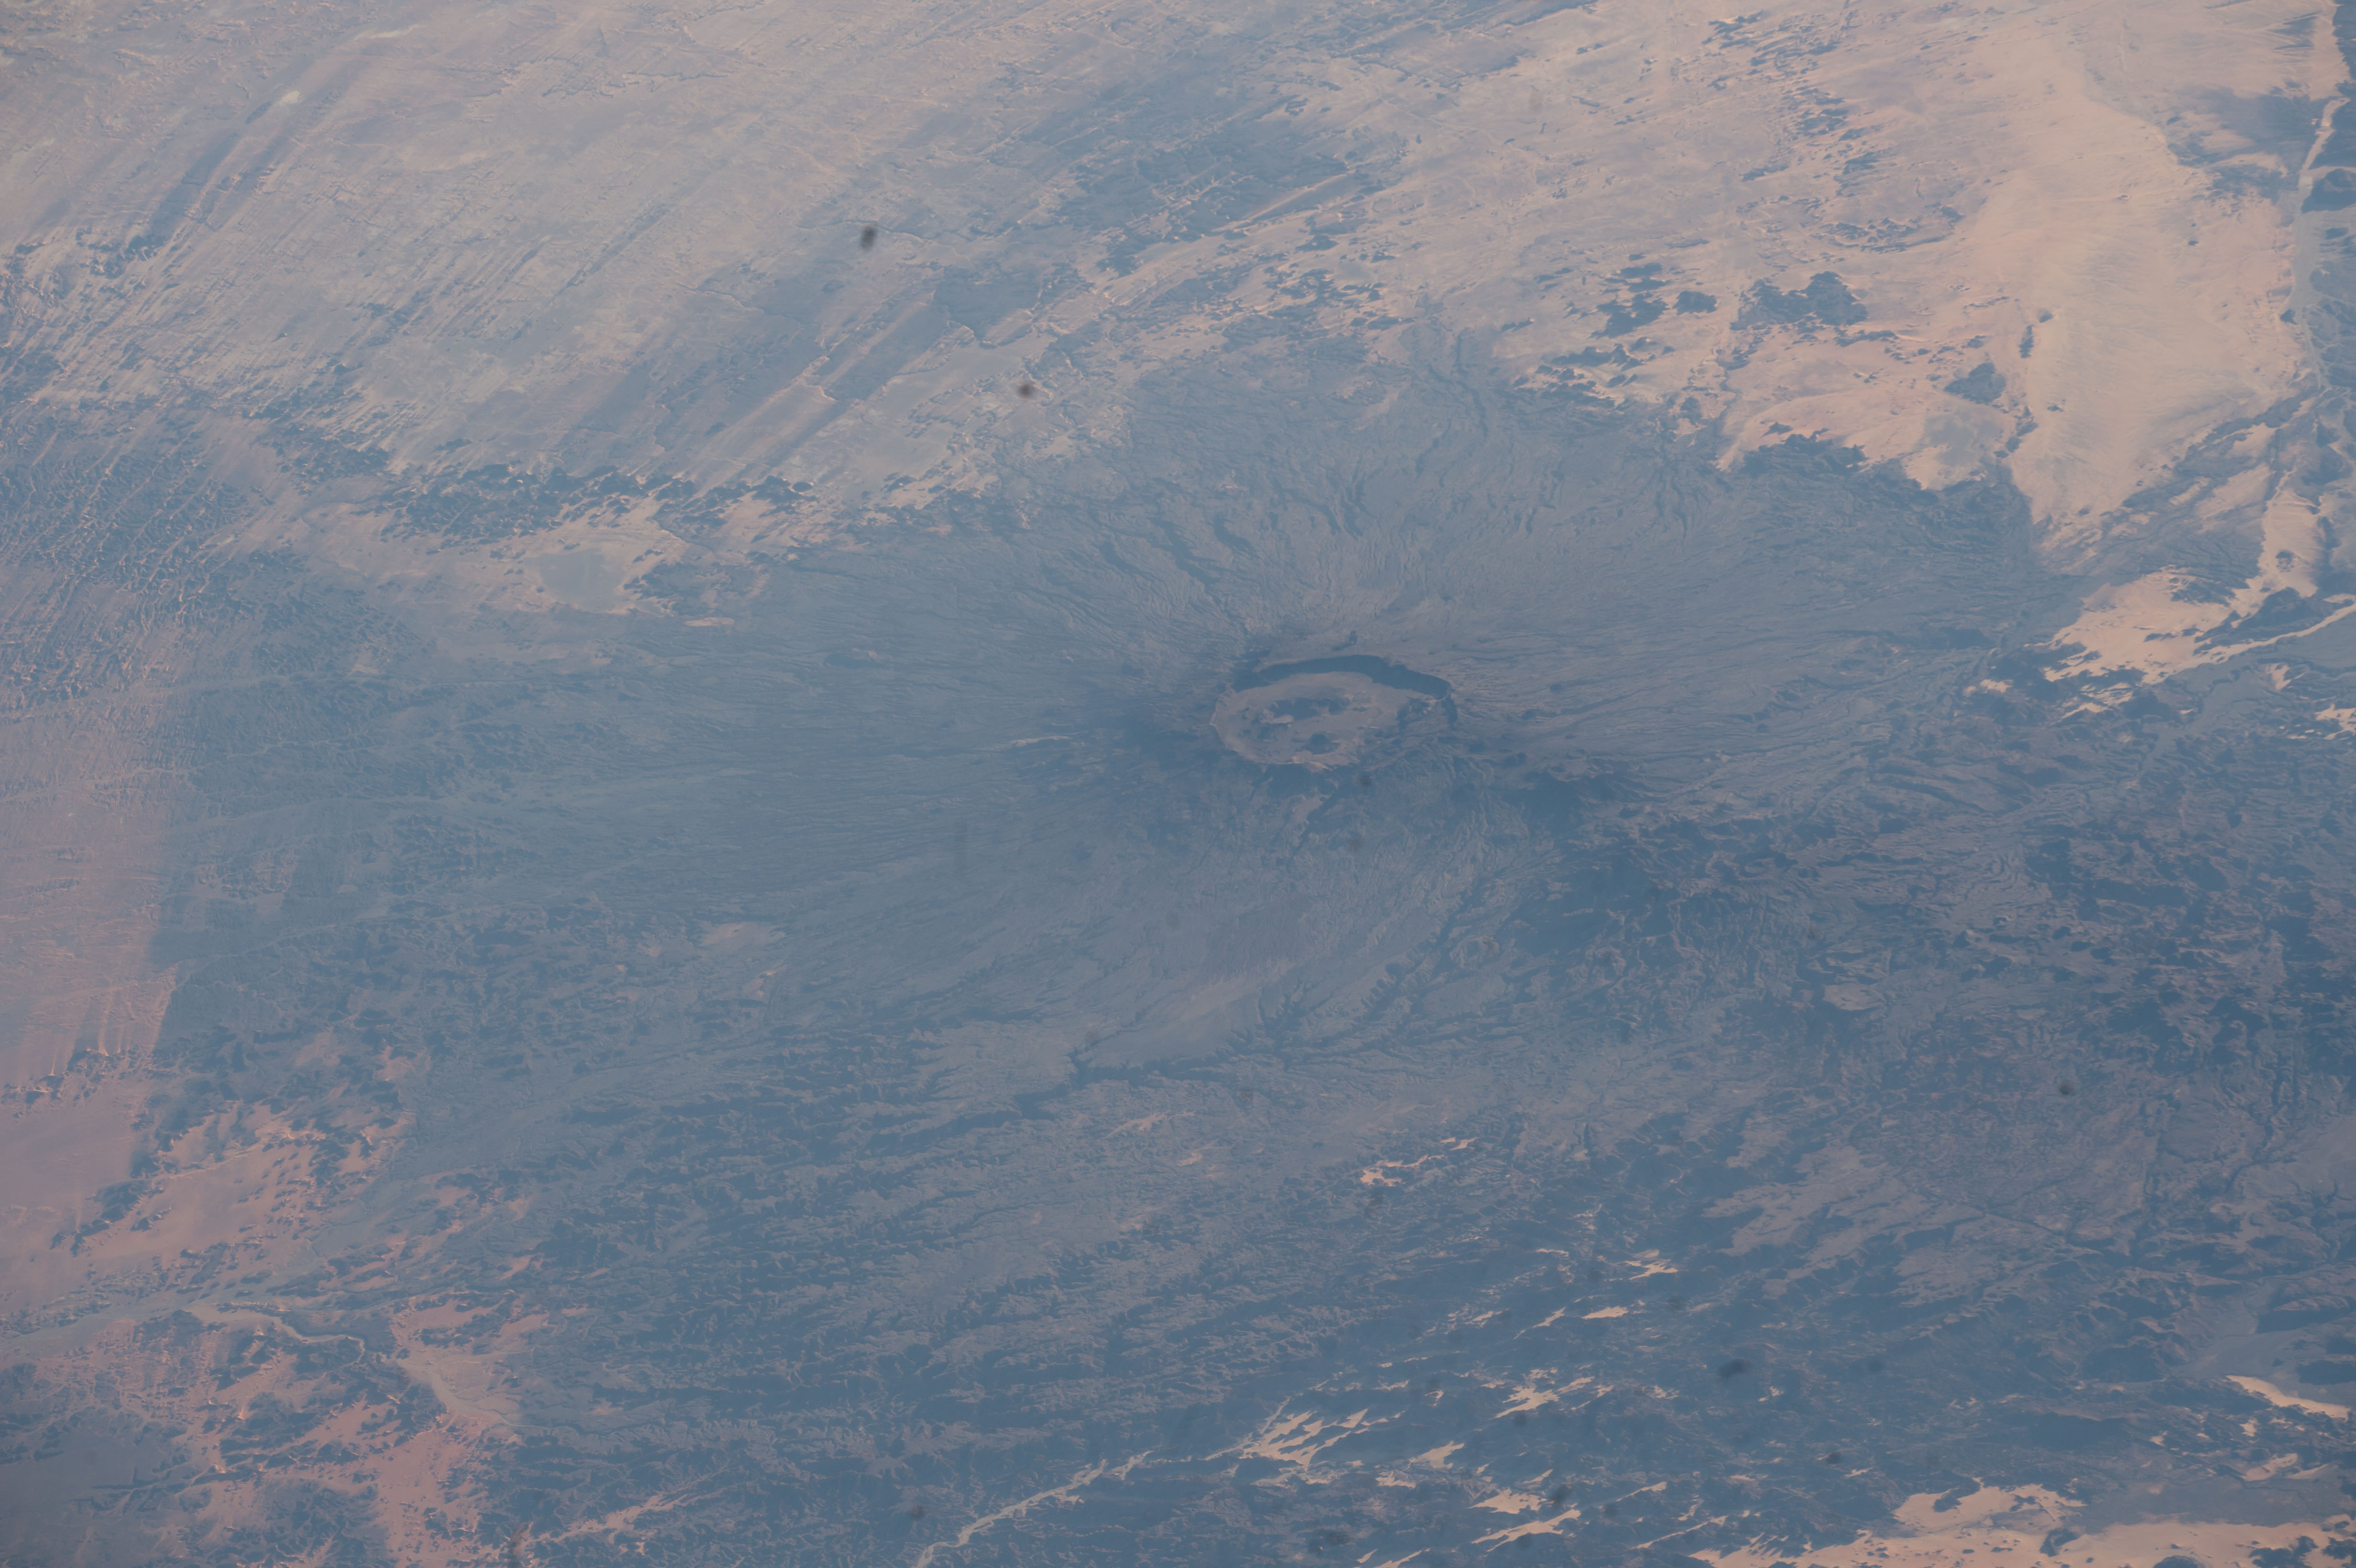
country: CHAD
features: TIBESTI, EMI KOUSSI VOL., EOLIAN GROOVES
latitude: 19.8
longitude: 18.6
